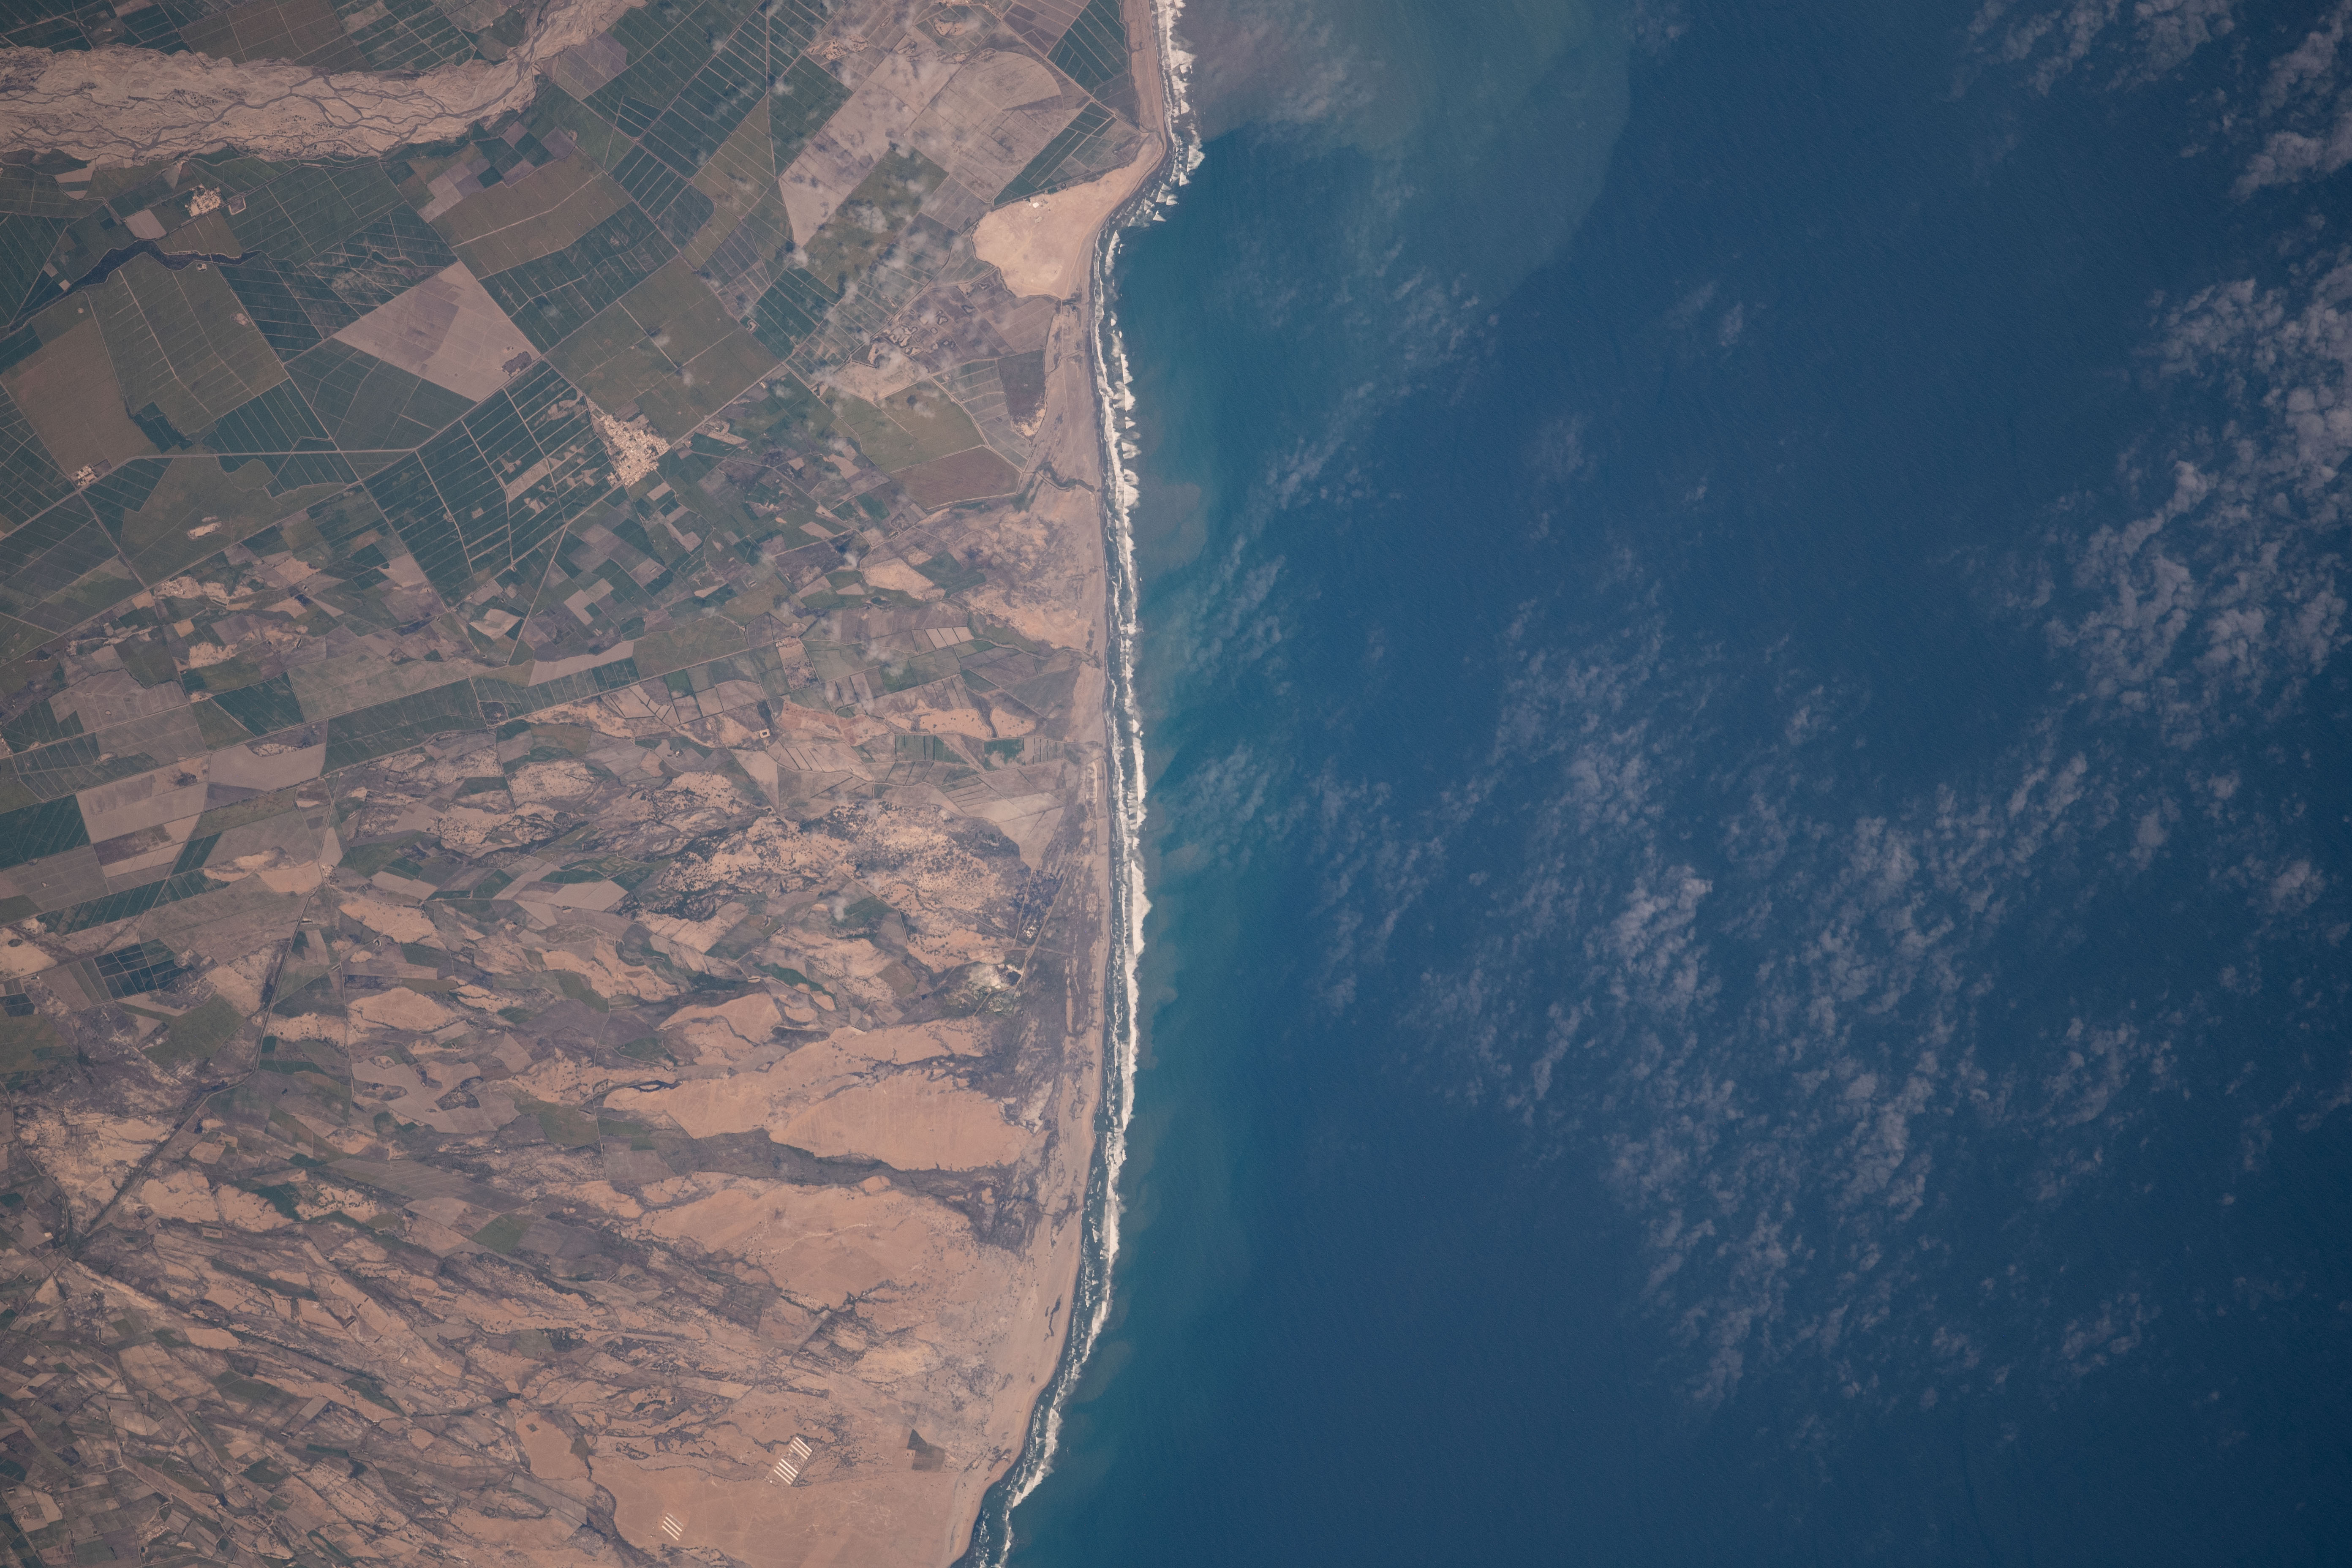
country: PERU
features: COASTLINE
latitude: -7.9
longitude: -79.3
